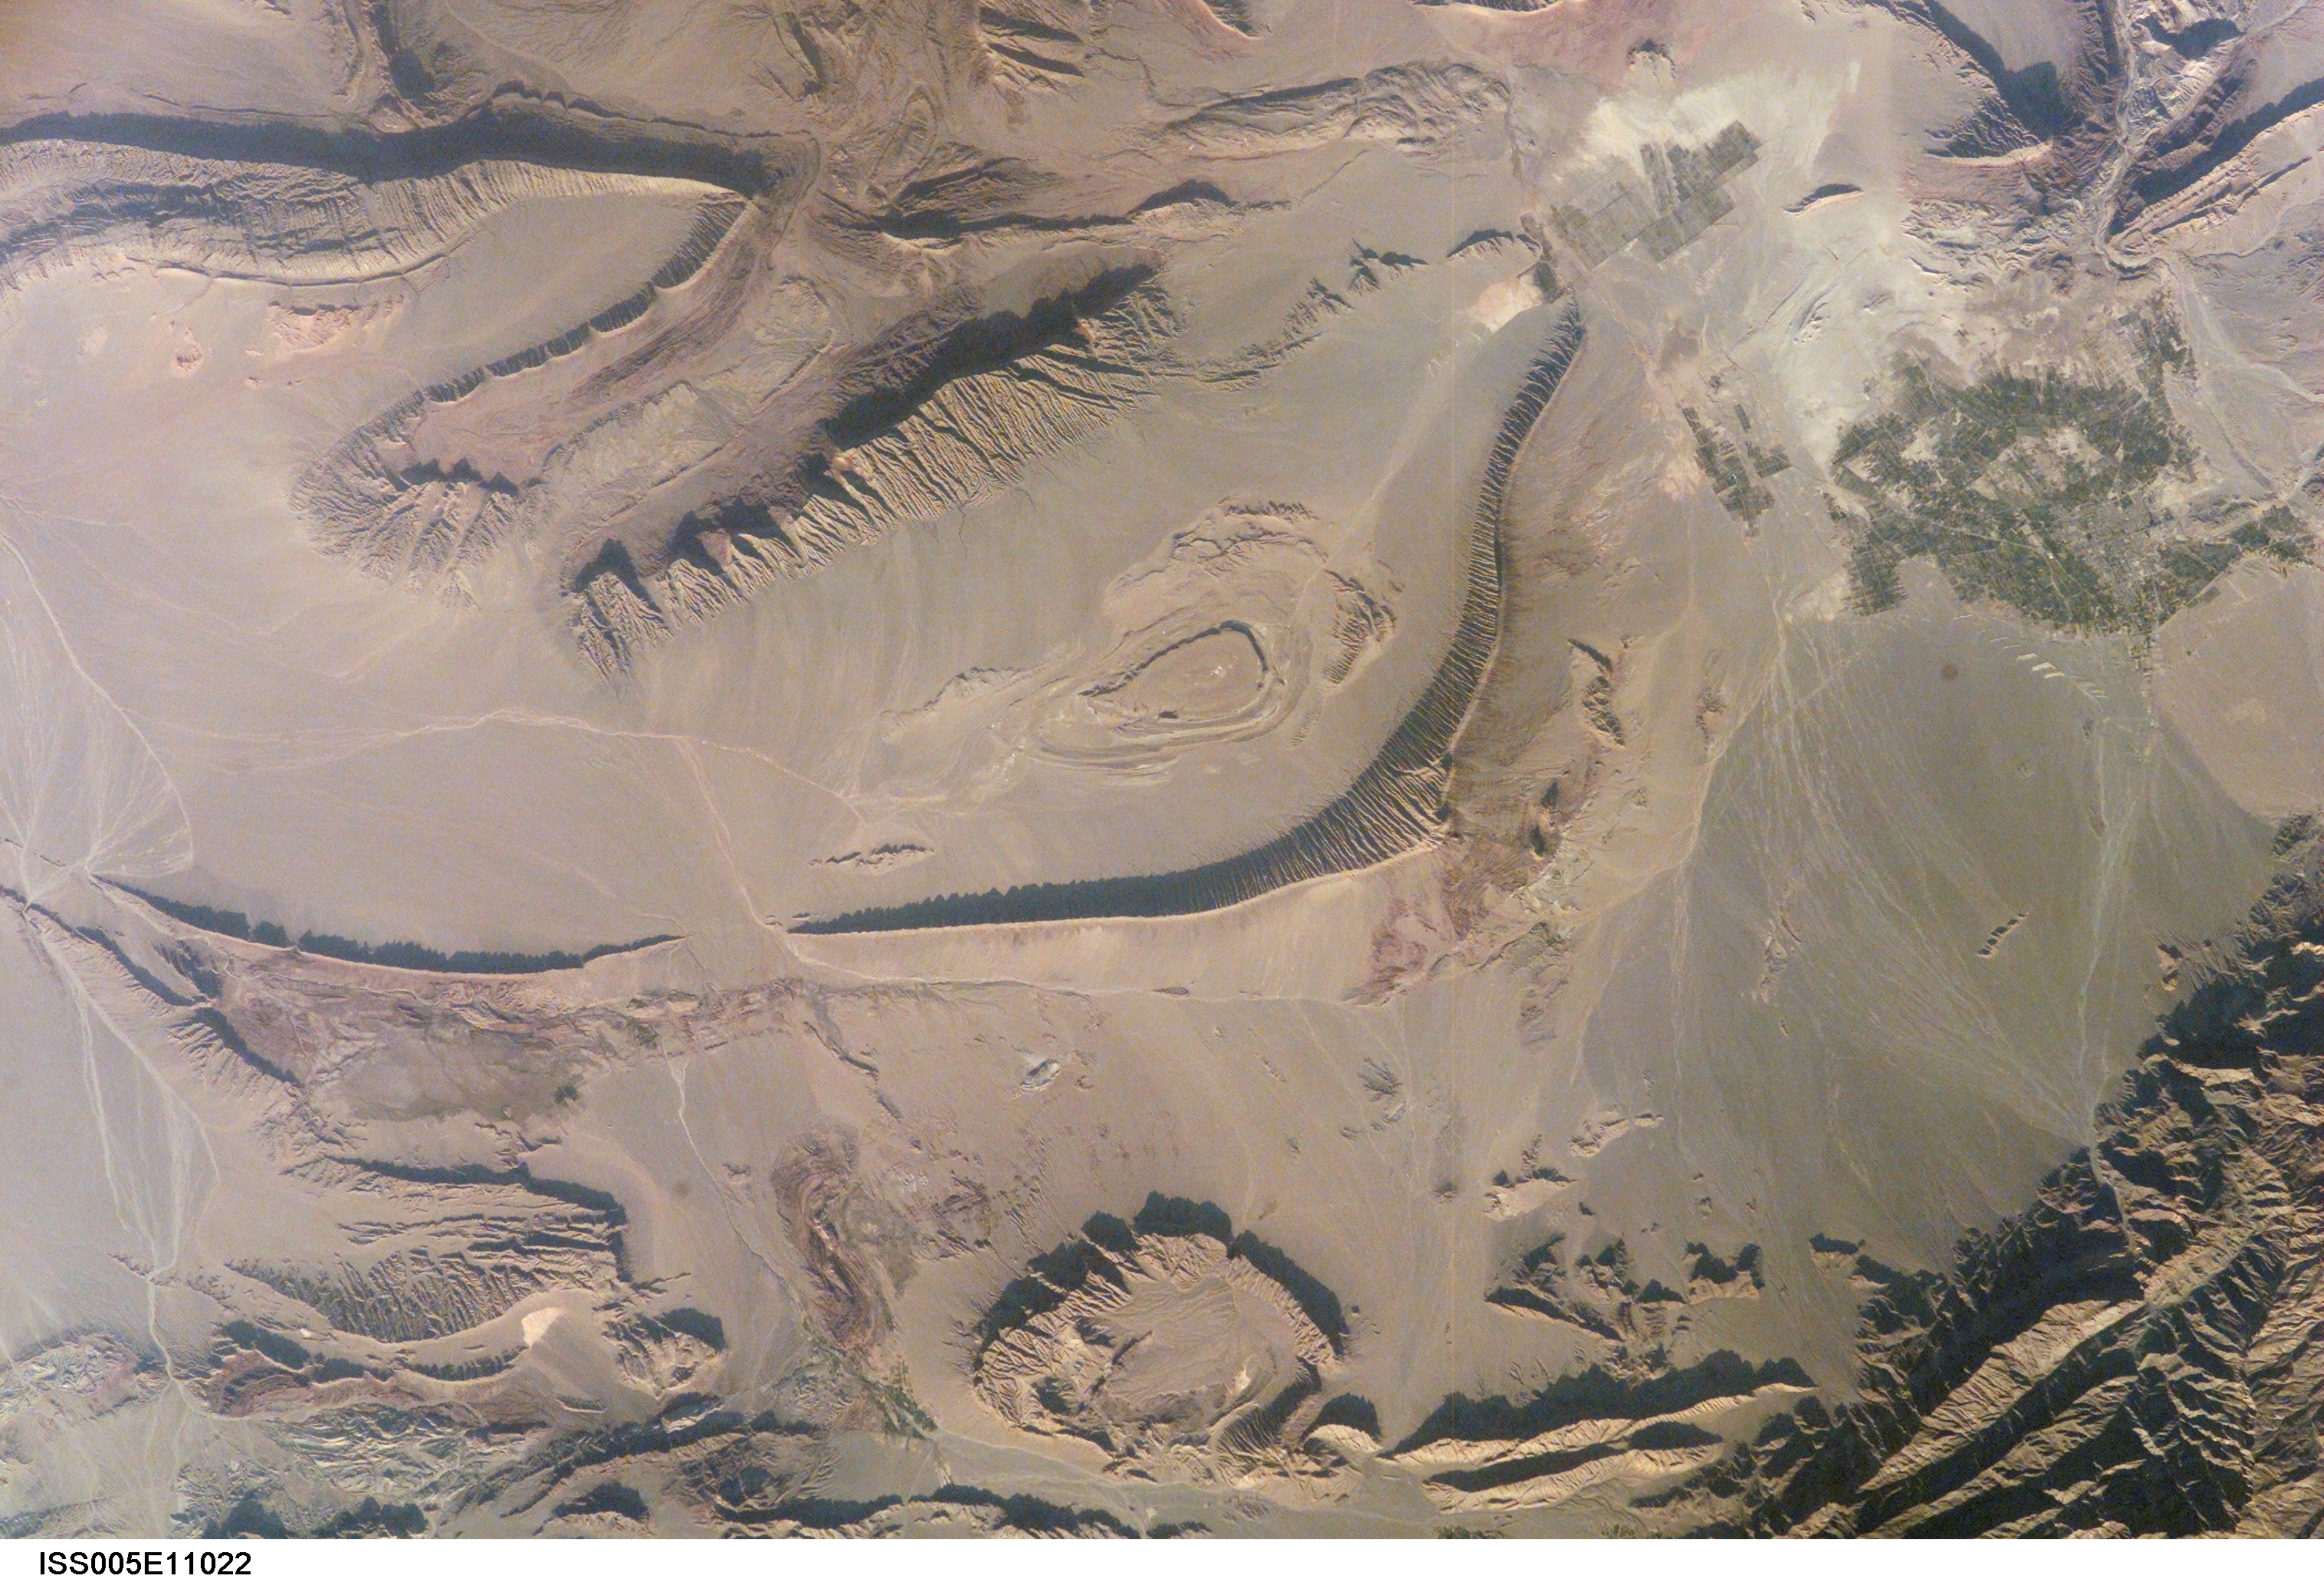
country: IRAN
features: CENER POINT IS IN WESTERN IRAN NORTH OF THE SMALL TOWN OF RAVAR, IRAN,RAVAR CY., IRAN,RAVAR IRAN
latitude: 31.5
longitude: 56.7
